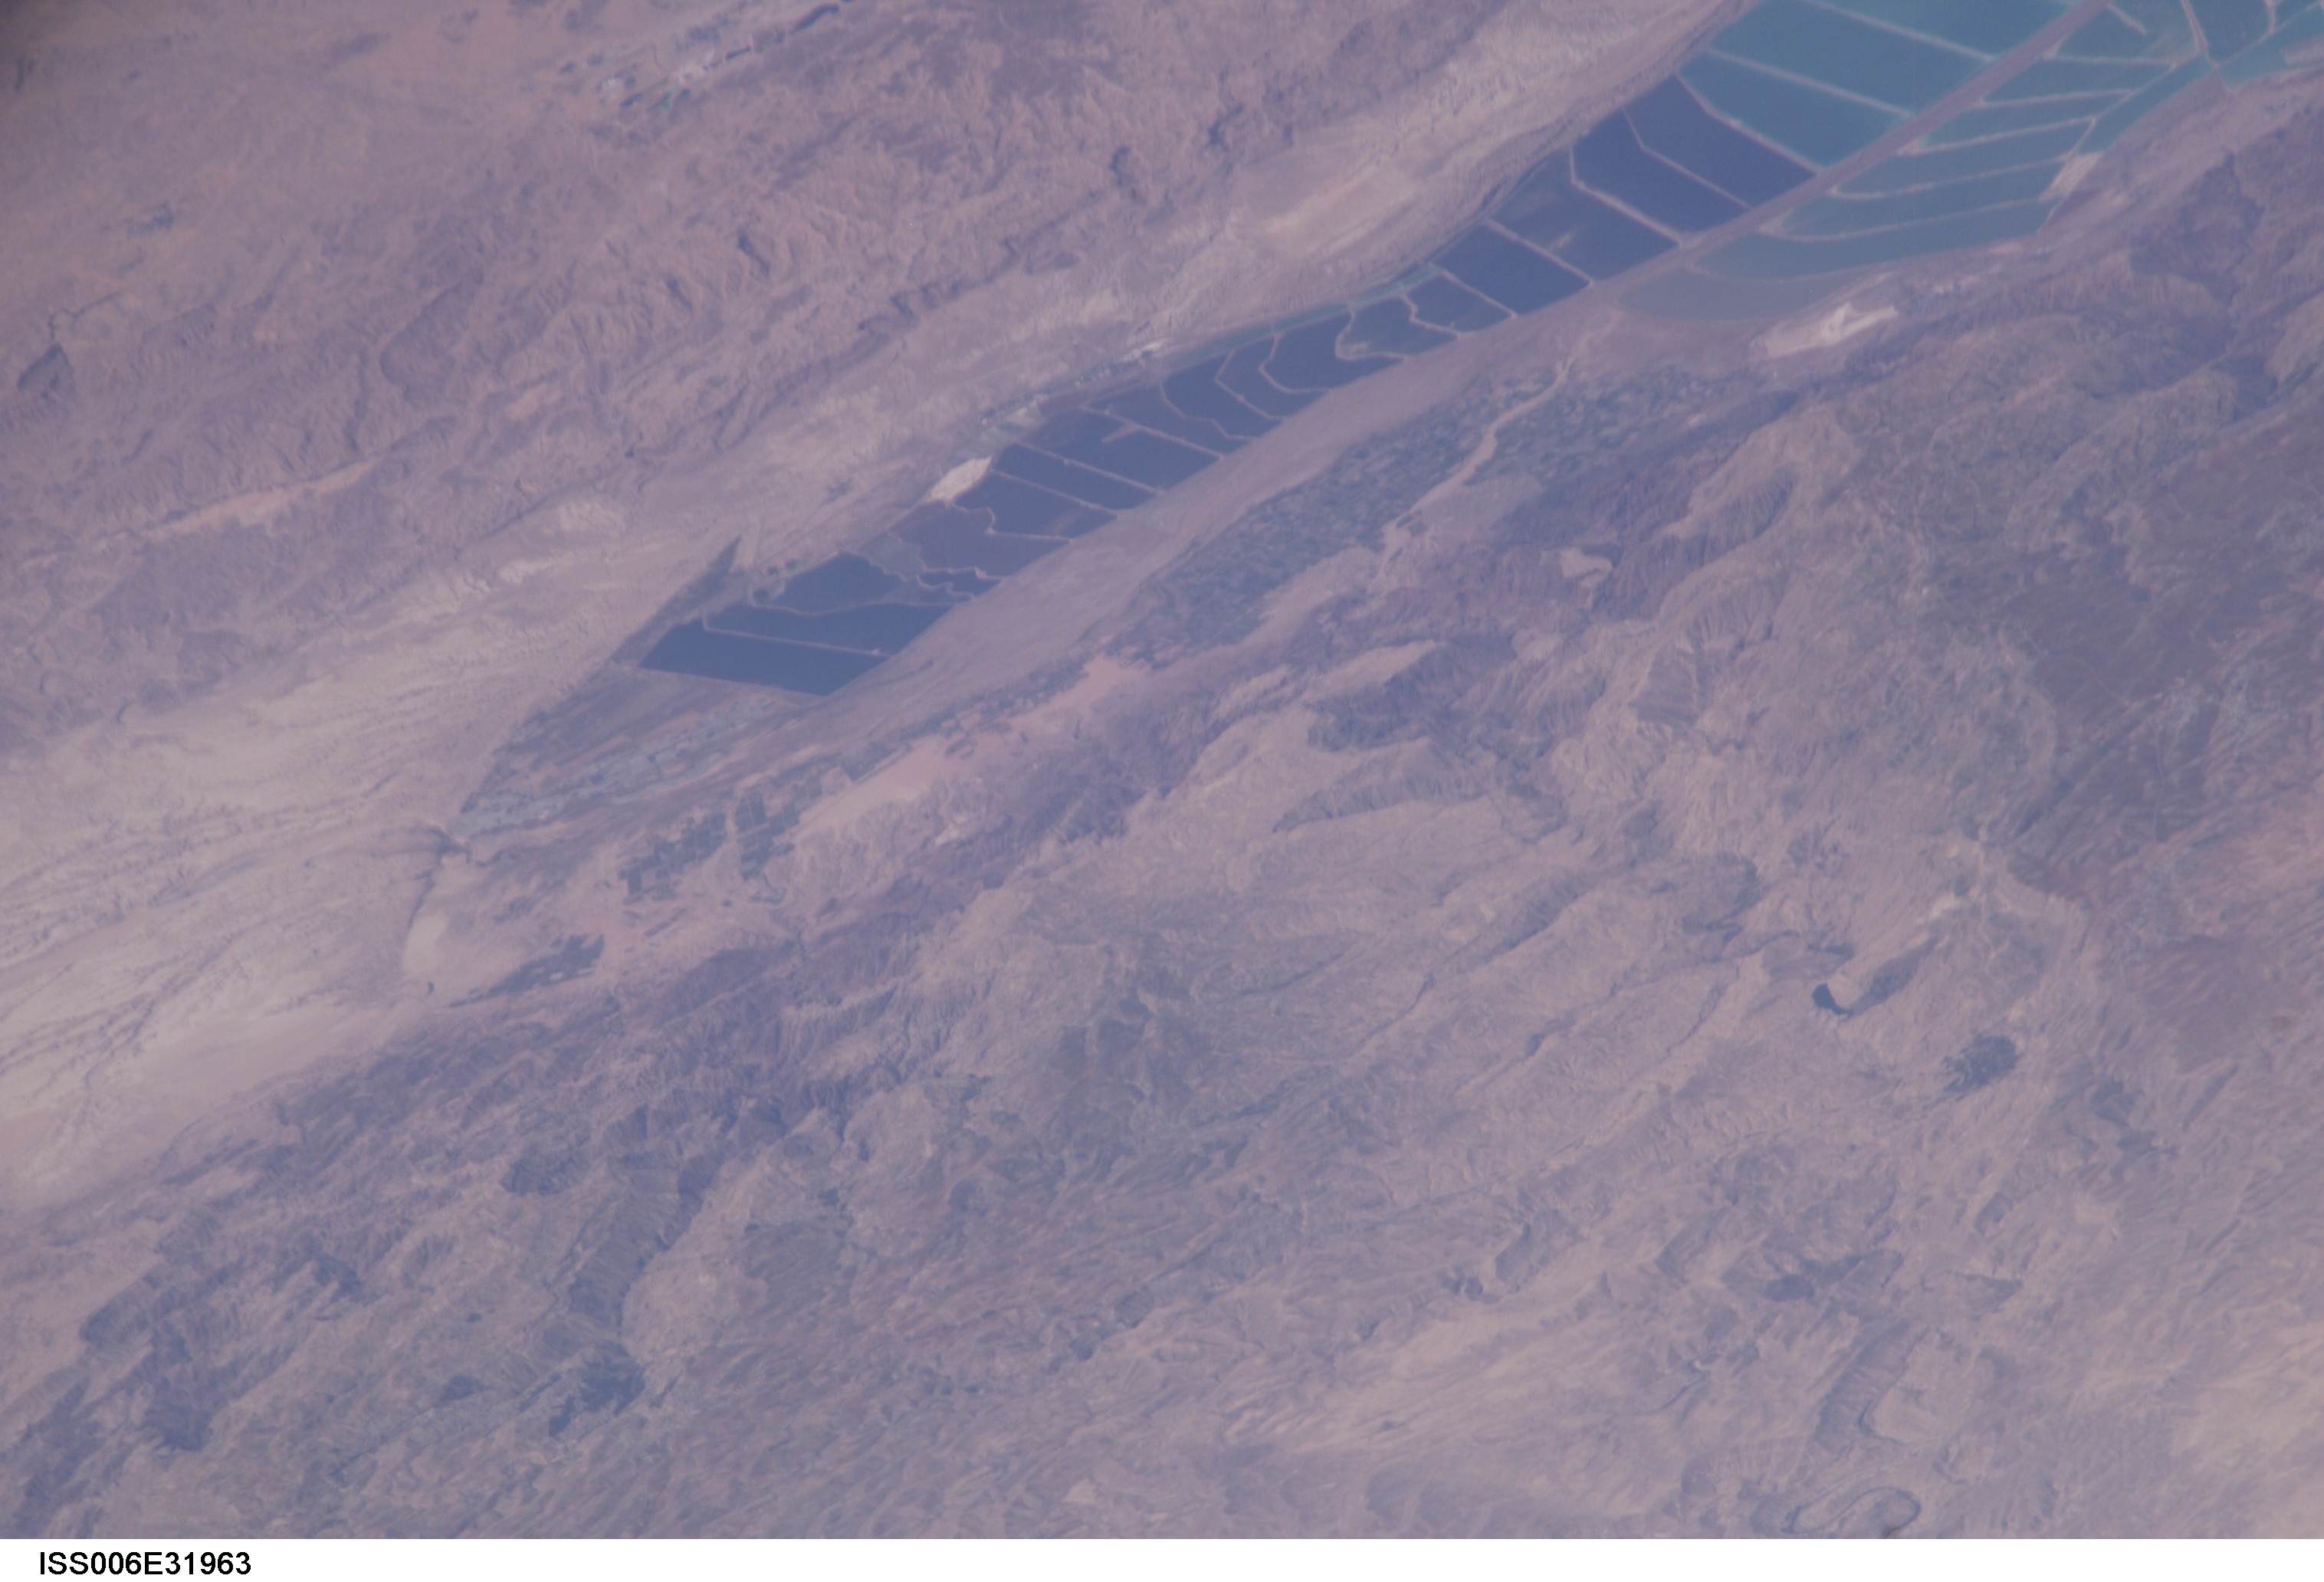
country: JORDAN
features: DEAD SEA, SALT PONDS
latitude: 31.0
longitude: 35.5
